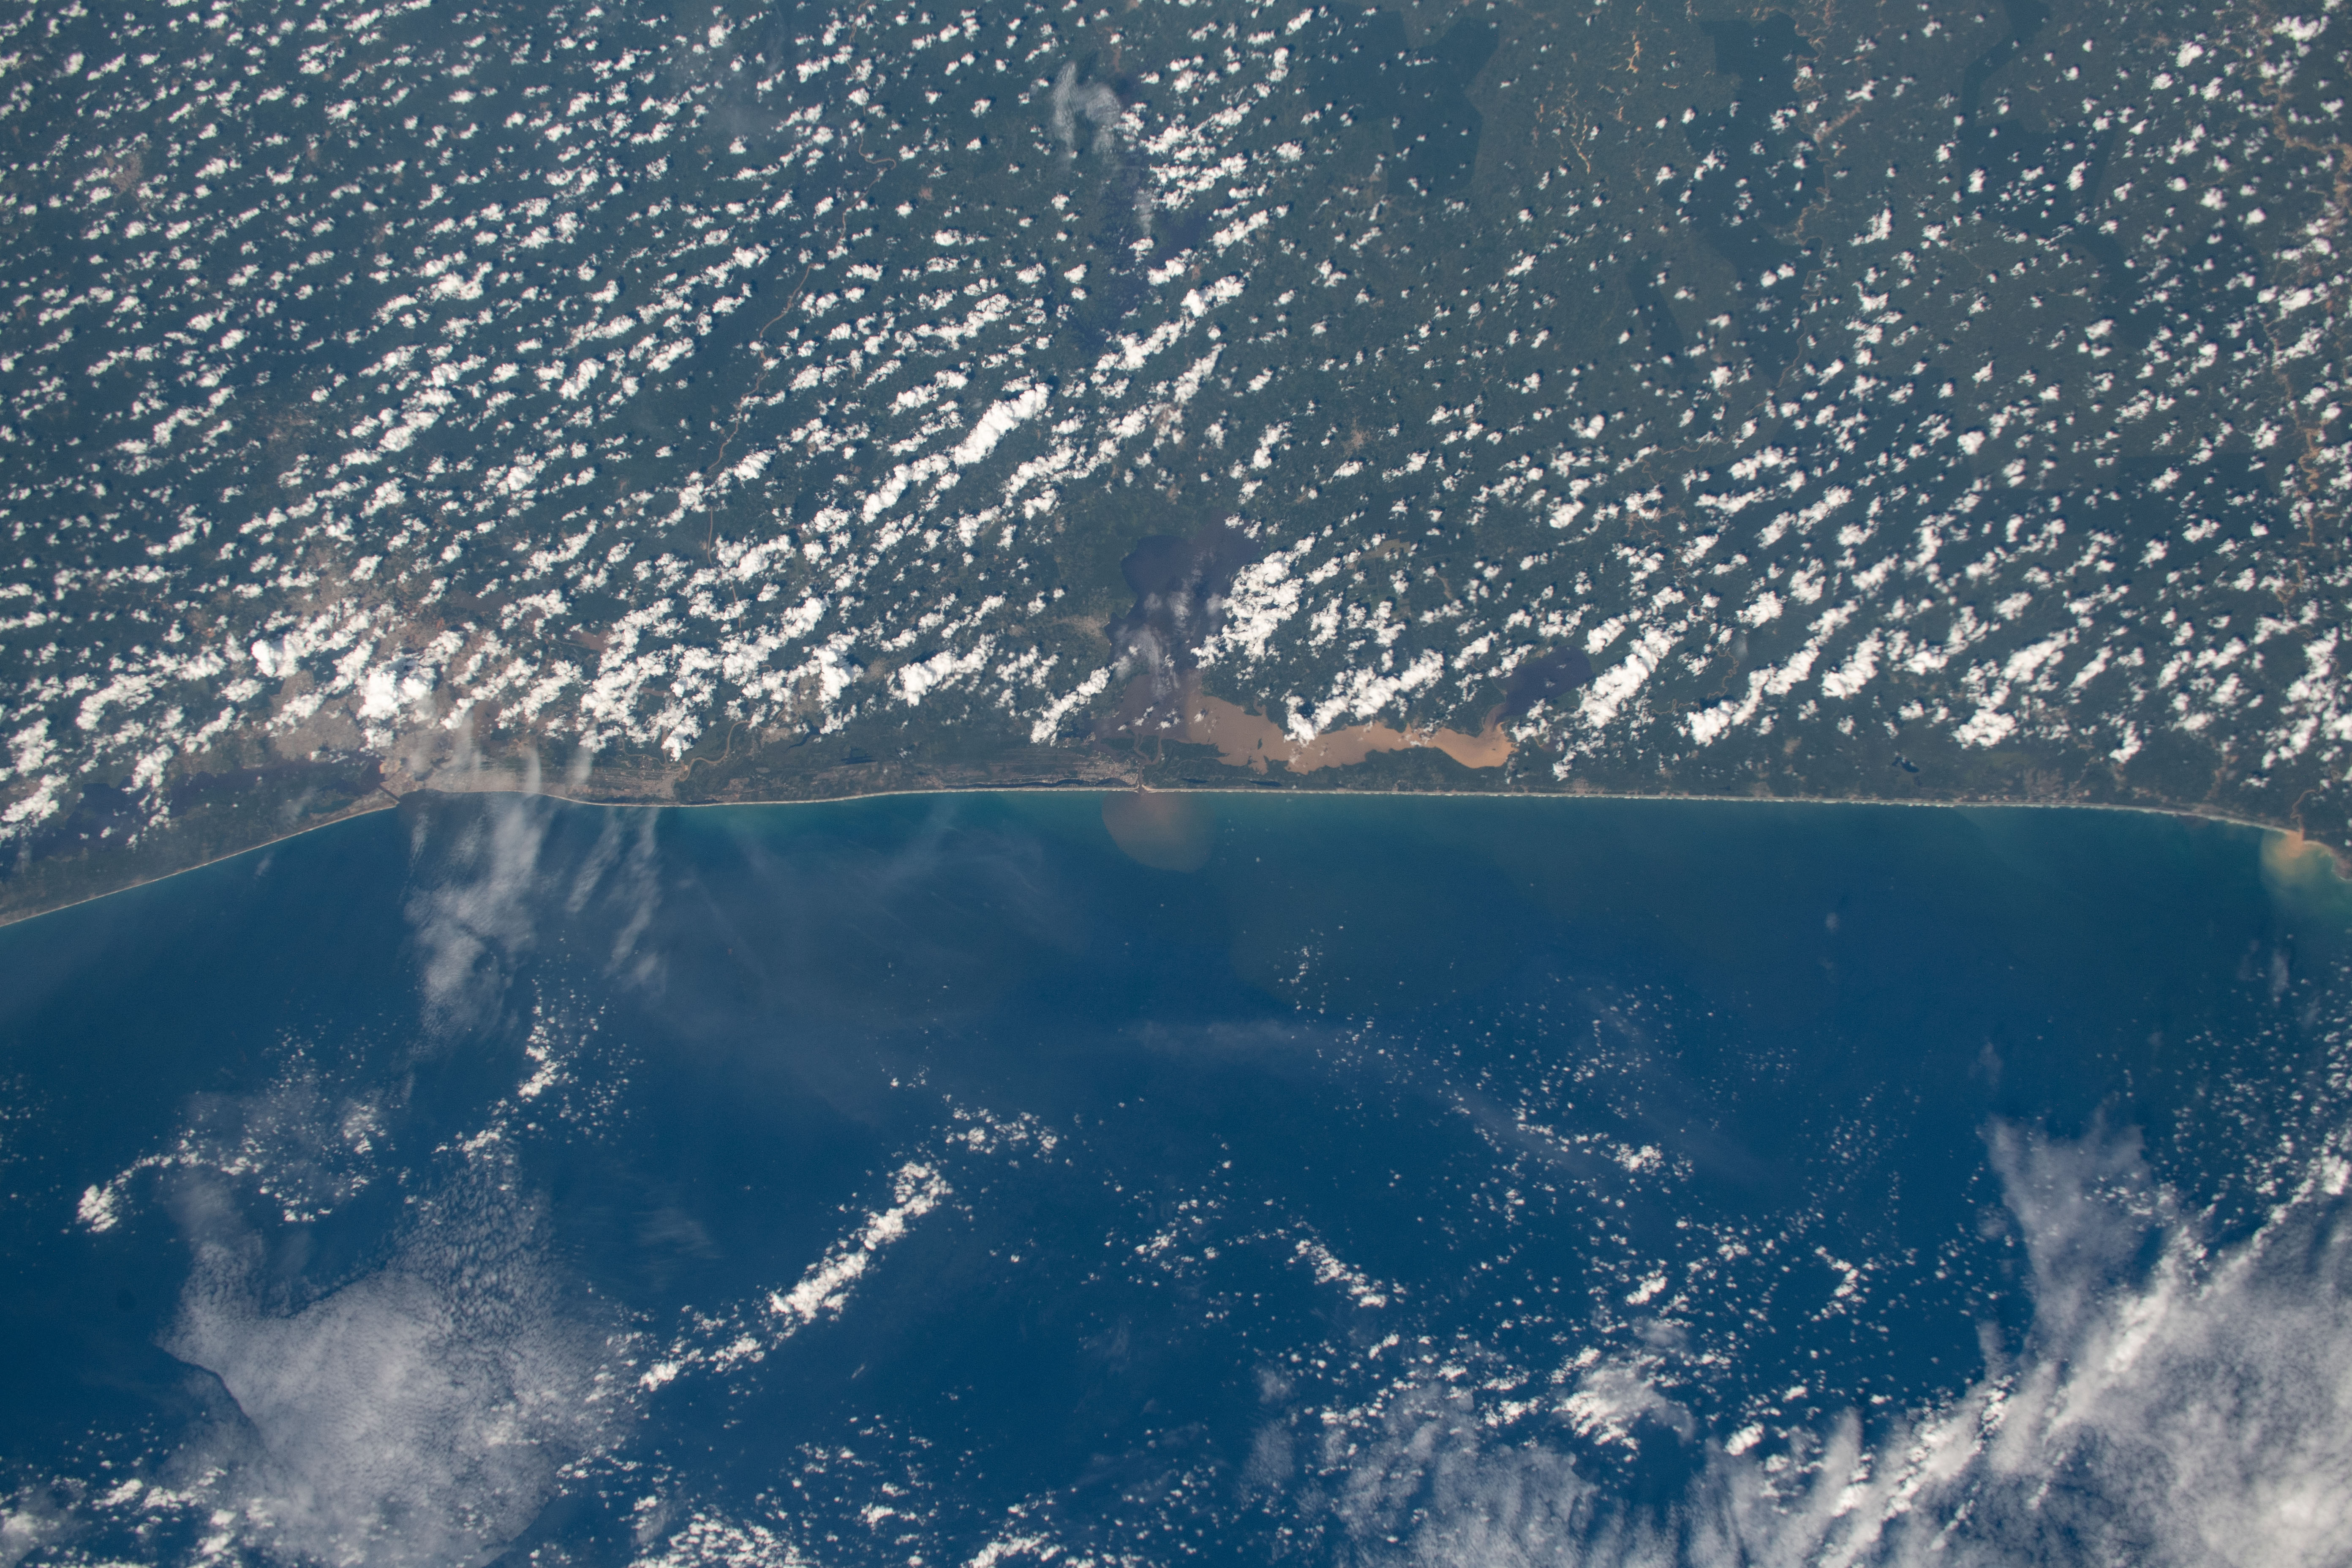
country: IVORY COAST
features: GHANA, LAGUNE JUEN
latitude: 5.0
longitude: -3.5
